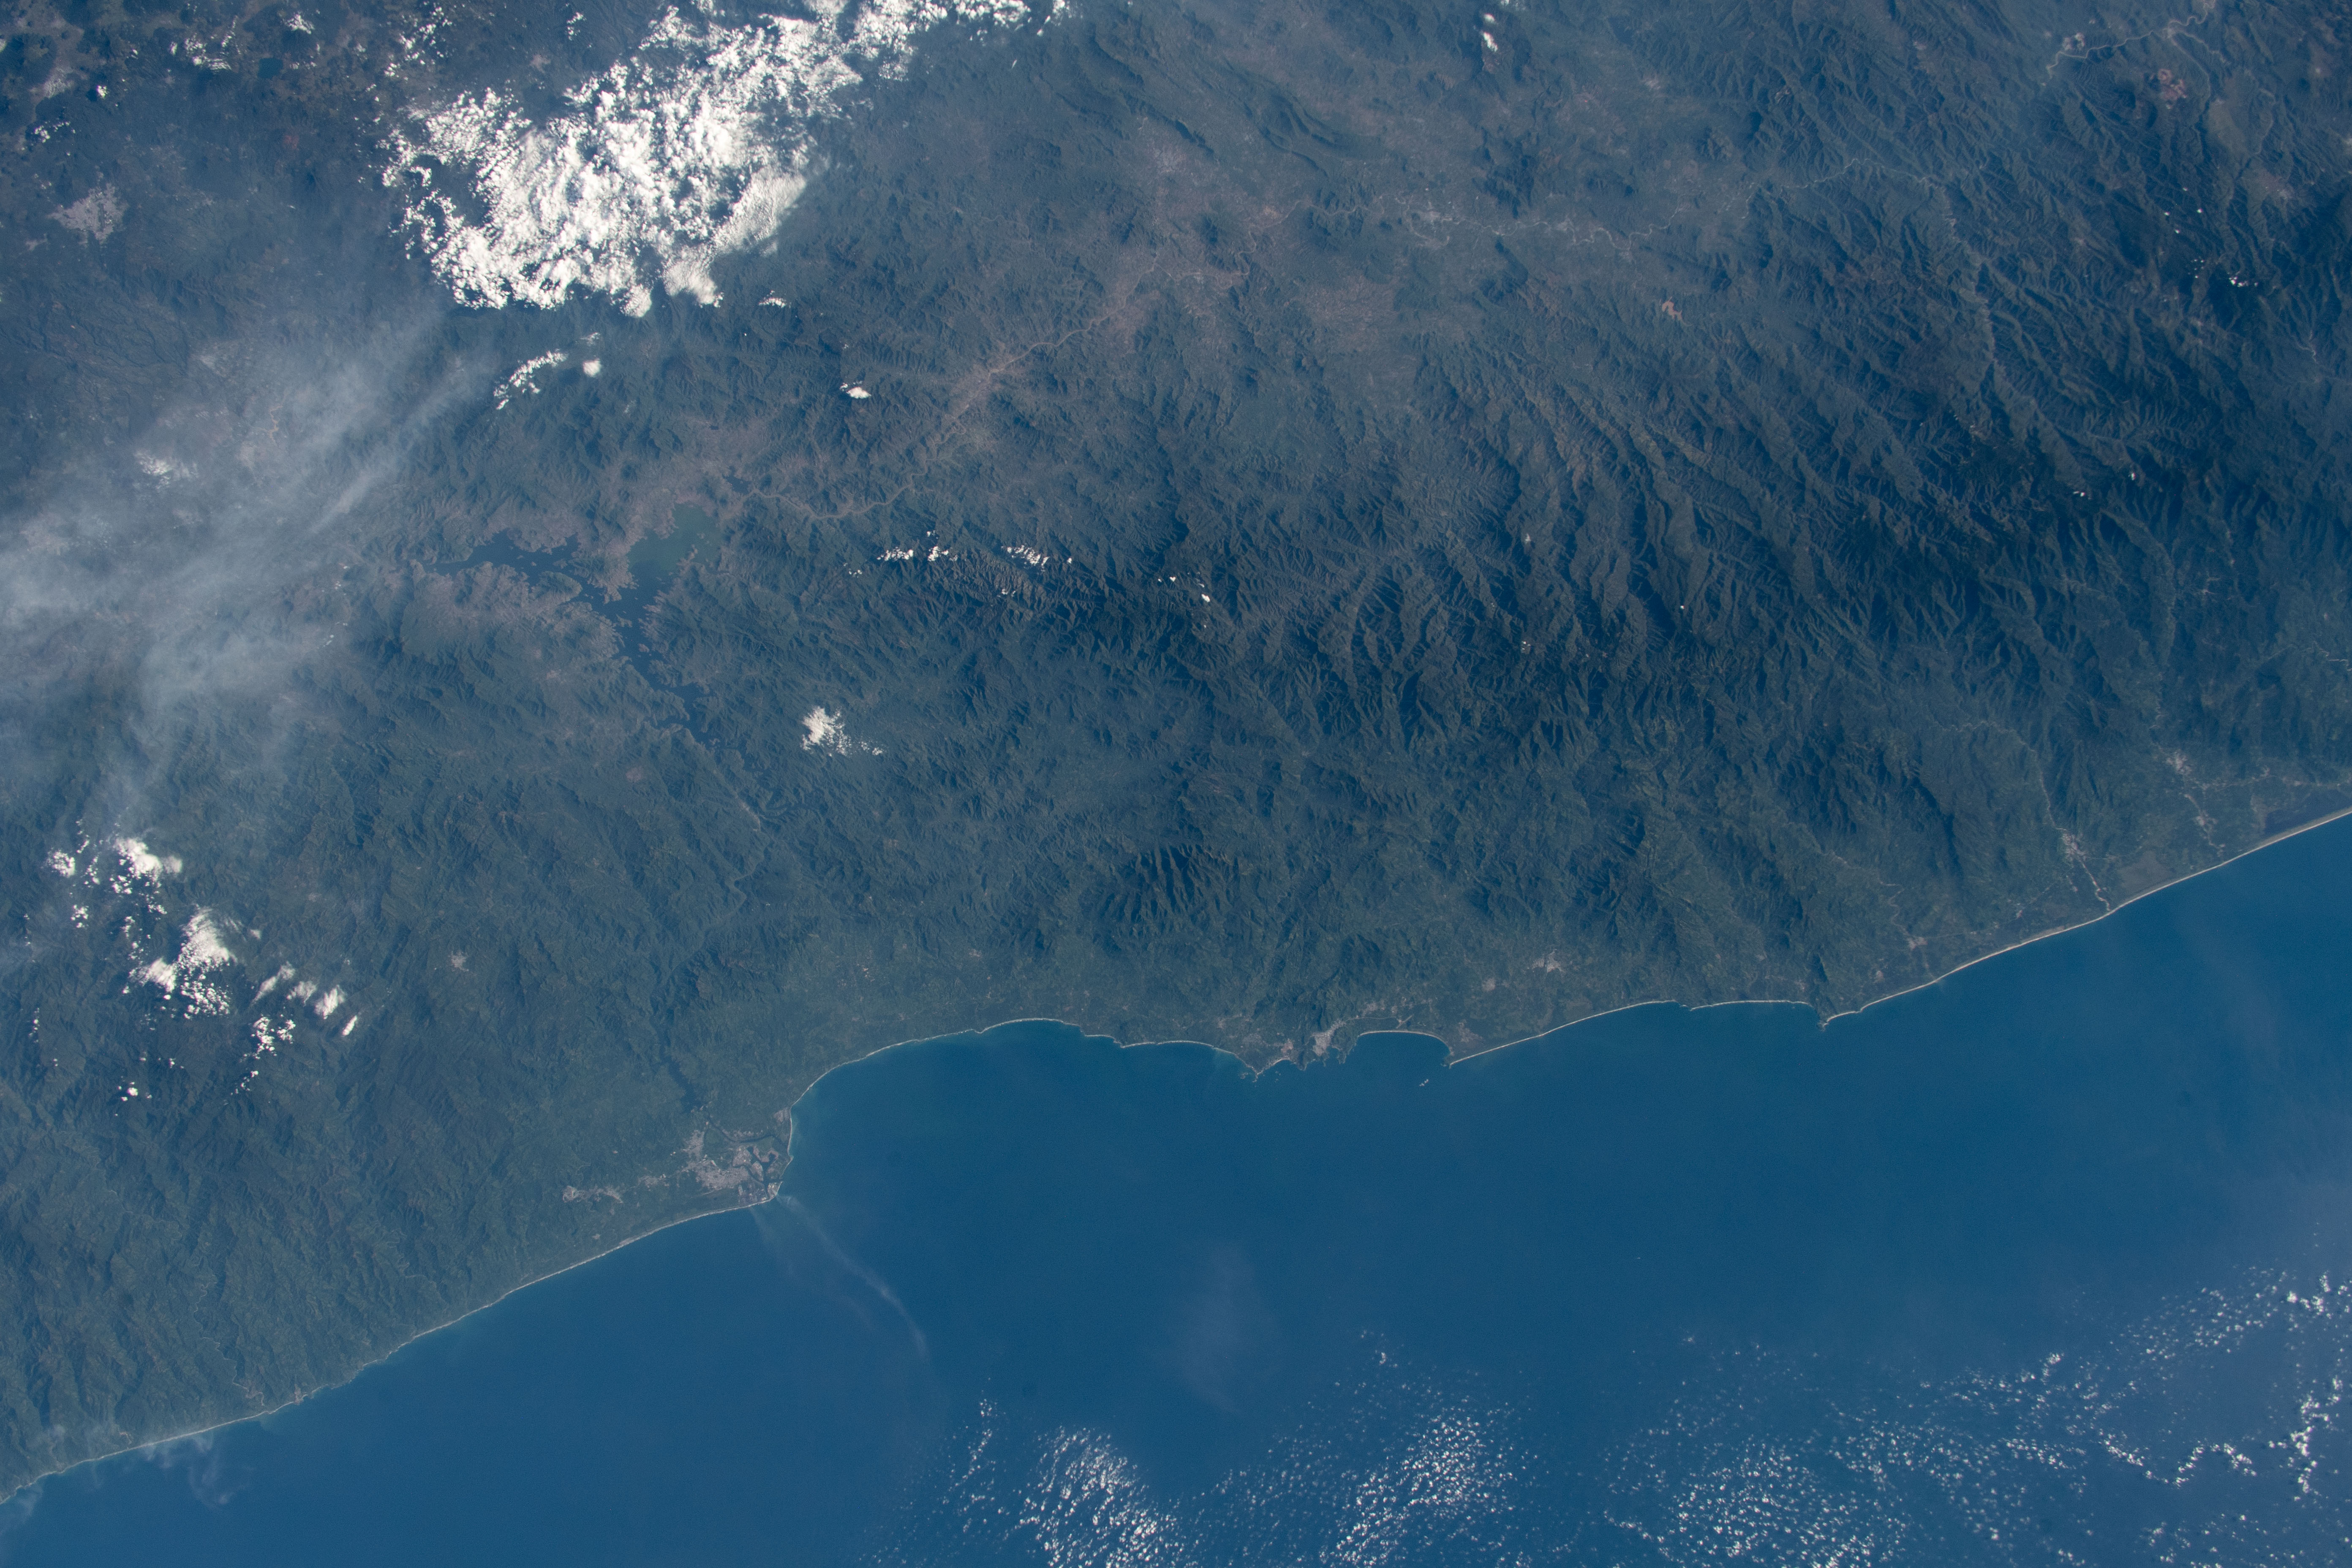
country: MEXICO
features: SIERRA MADRE DEL SUR MOUNTAINS, INFIERNILLO LAKE, LAZARO CARDENAS
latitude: 18.0
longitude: -101.5
